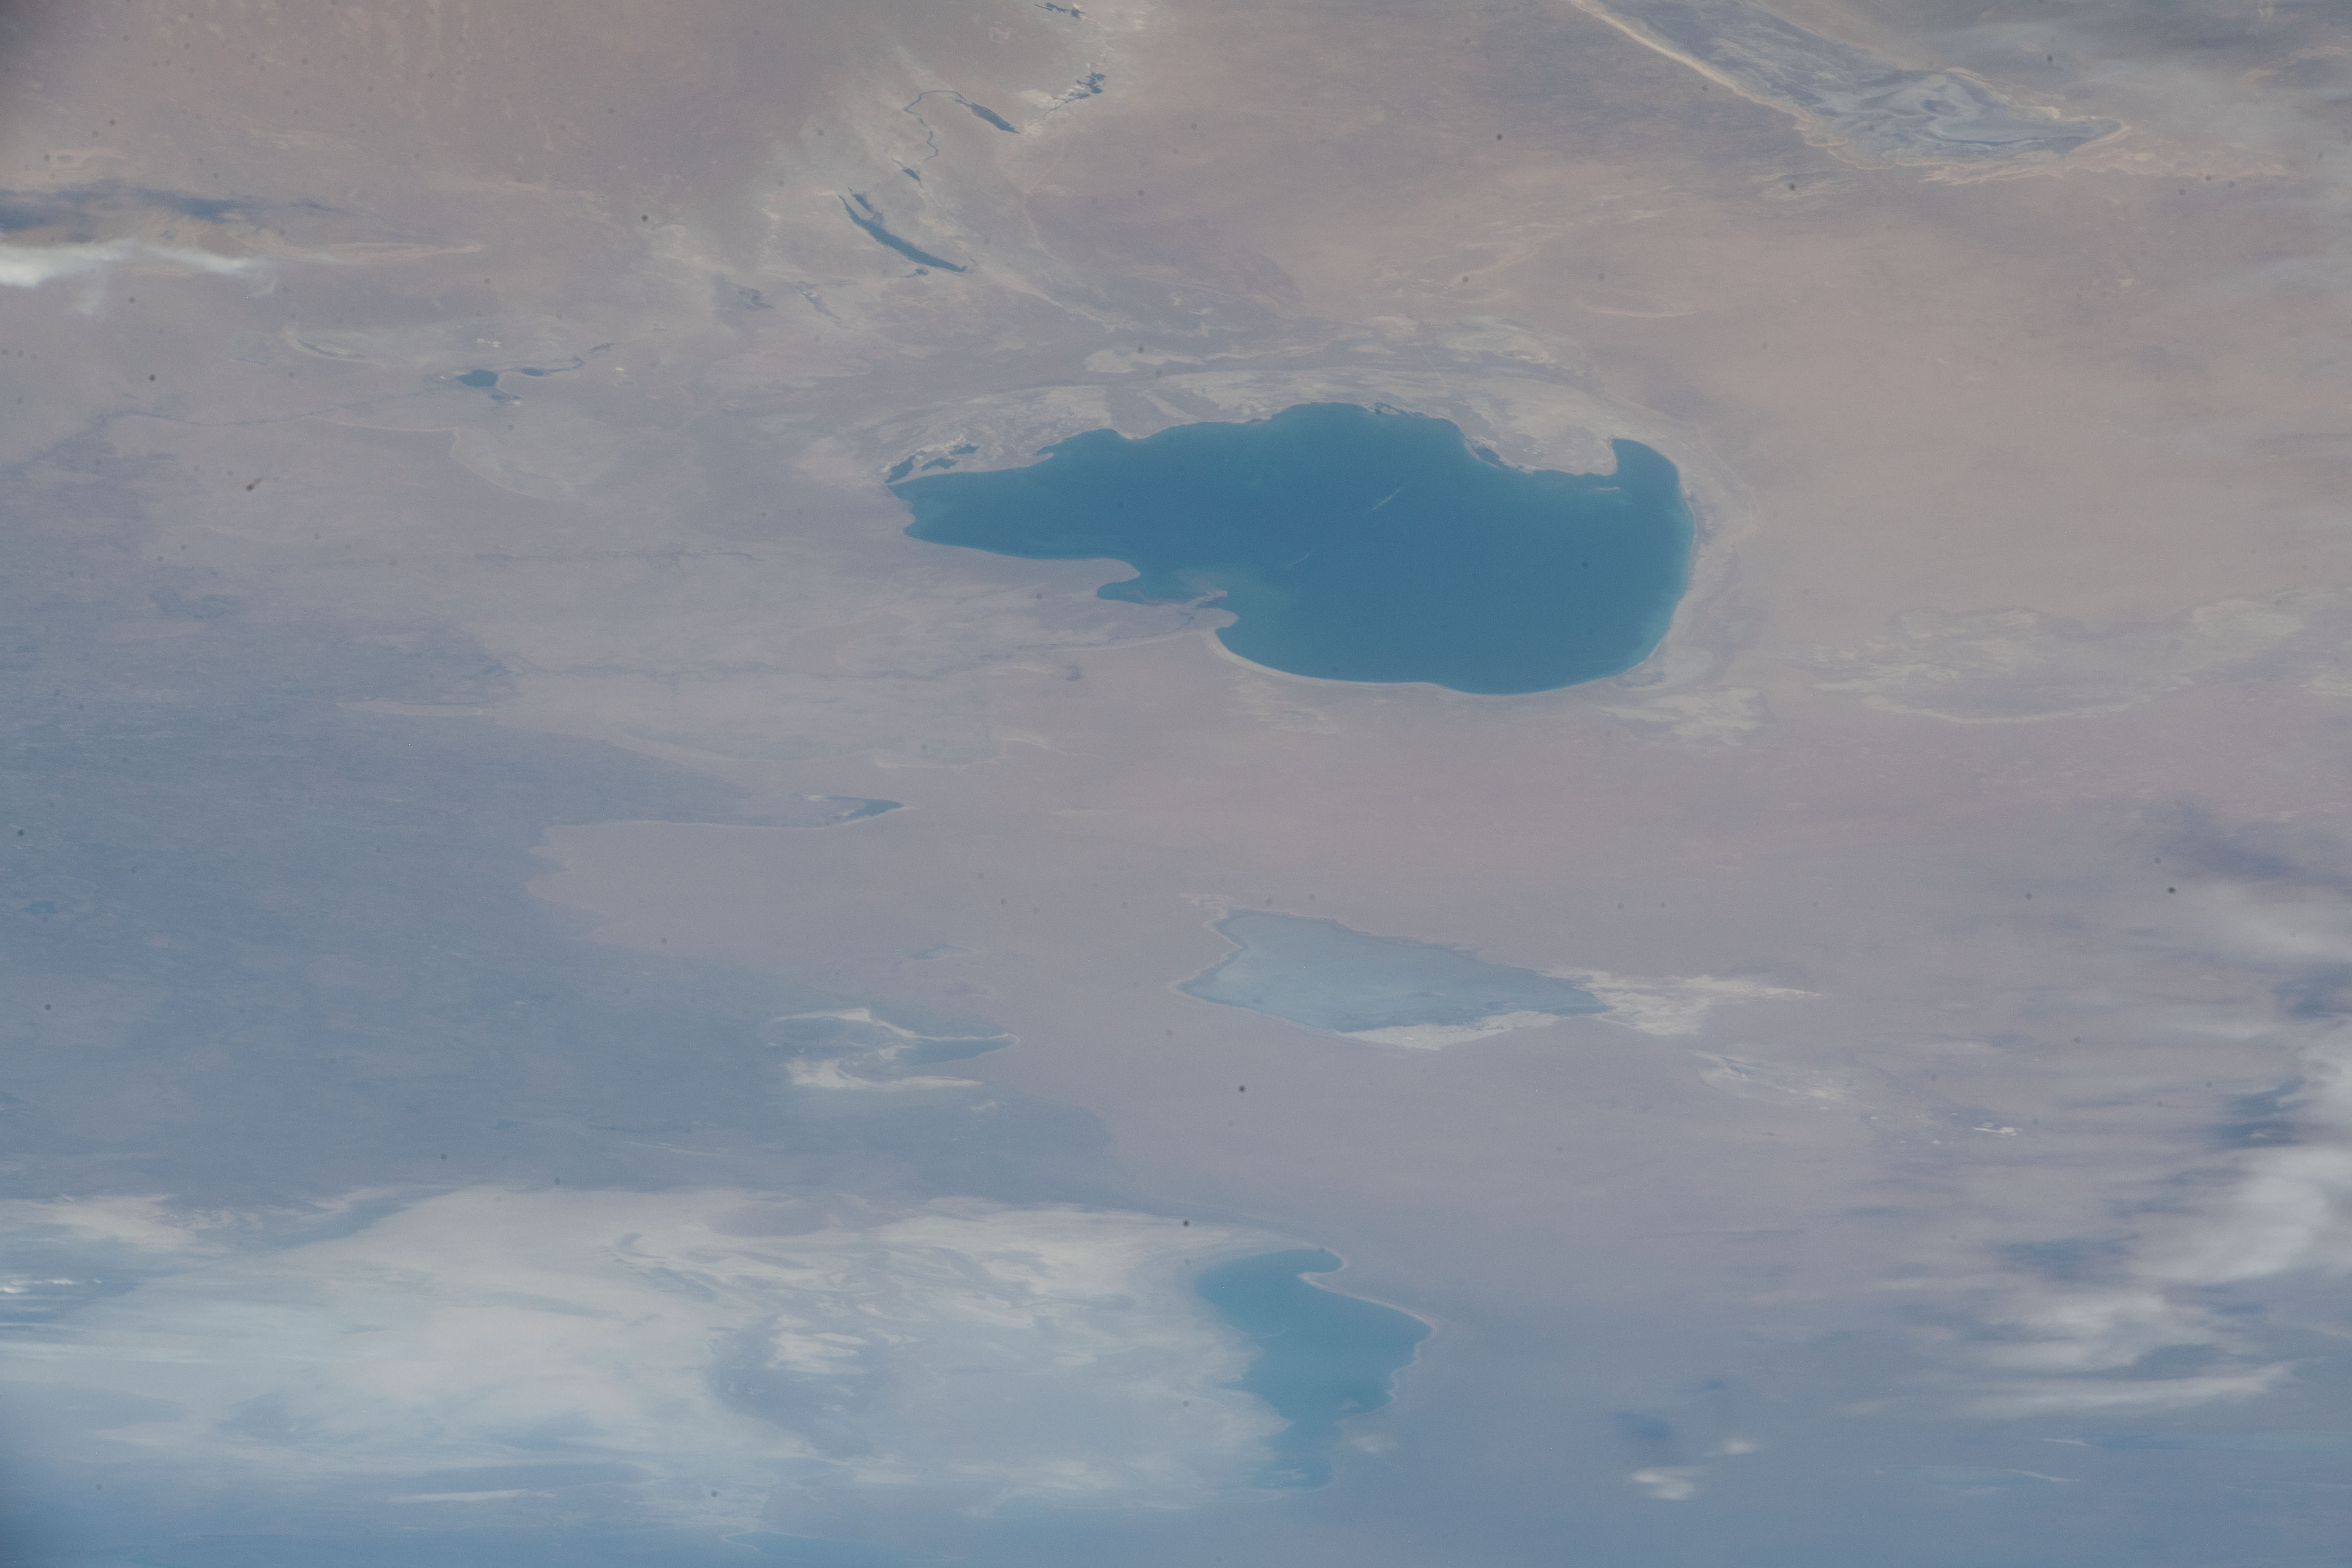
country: UZBEKISTAN
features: SARYGAMYSH LAKE,UZBEKISTAN,BORDERS: TURKMENISTAN
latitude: 42.6
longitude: 58.0
